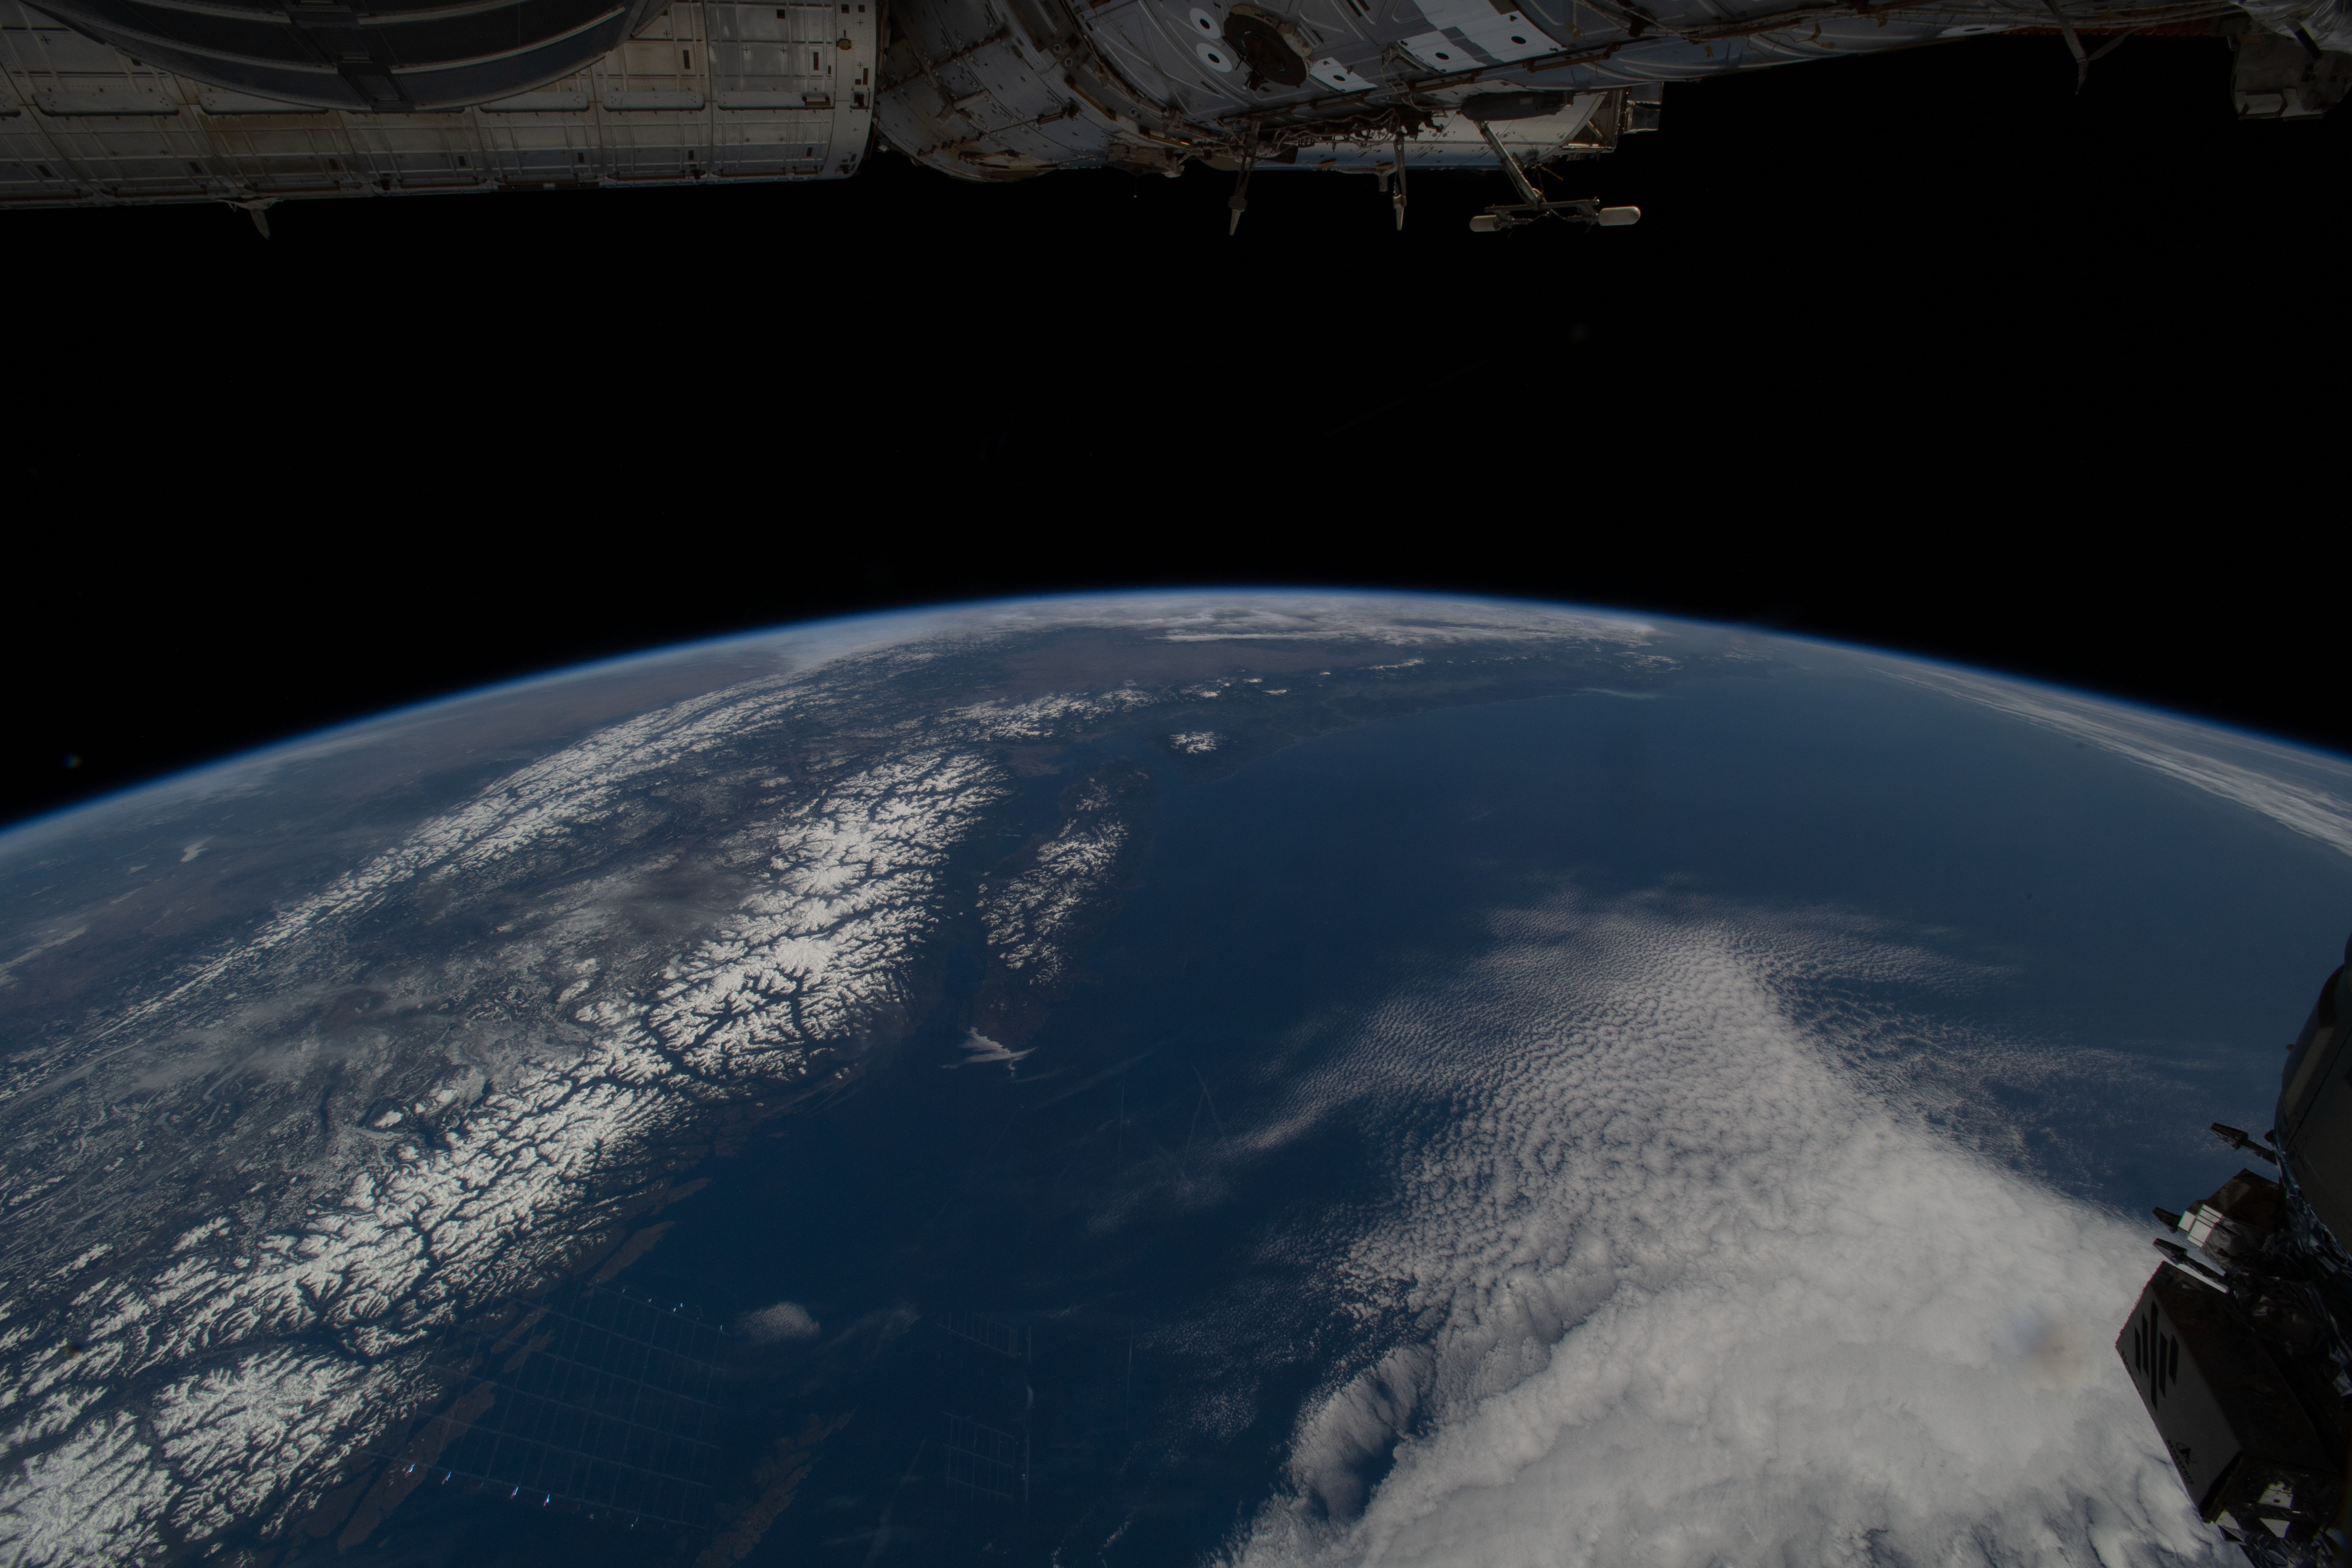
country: USA-WASHINGTON
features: EARTH LIMB, VANCOUVER ISLAND, ICE SHEET, NORTH PACIFIC OCEAN, STRAIT OF JUAN DE FUCA, ISS
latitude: 46.5
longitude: -123.0
